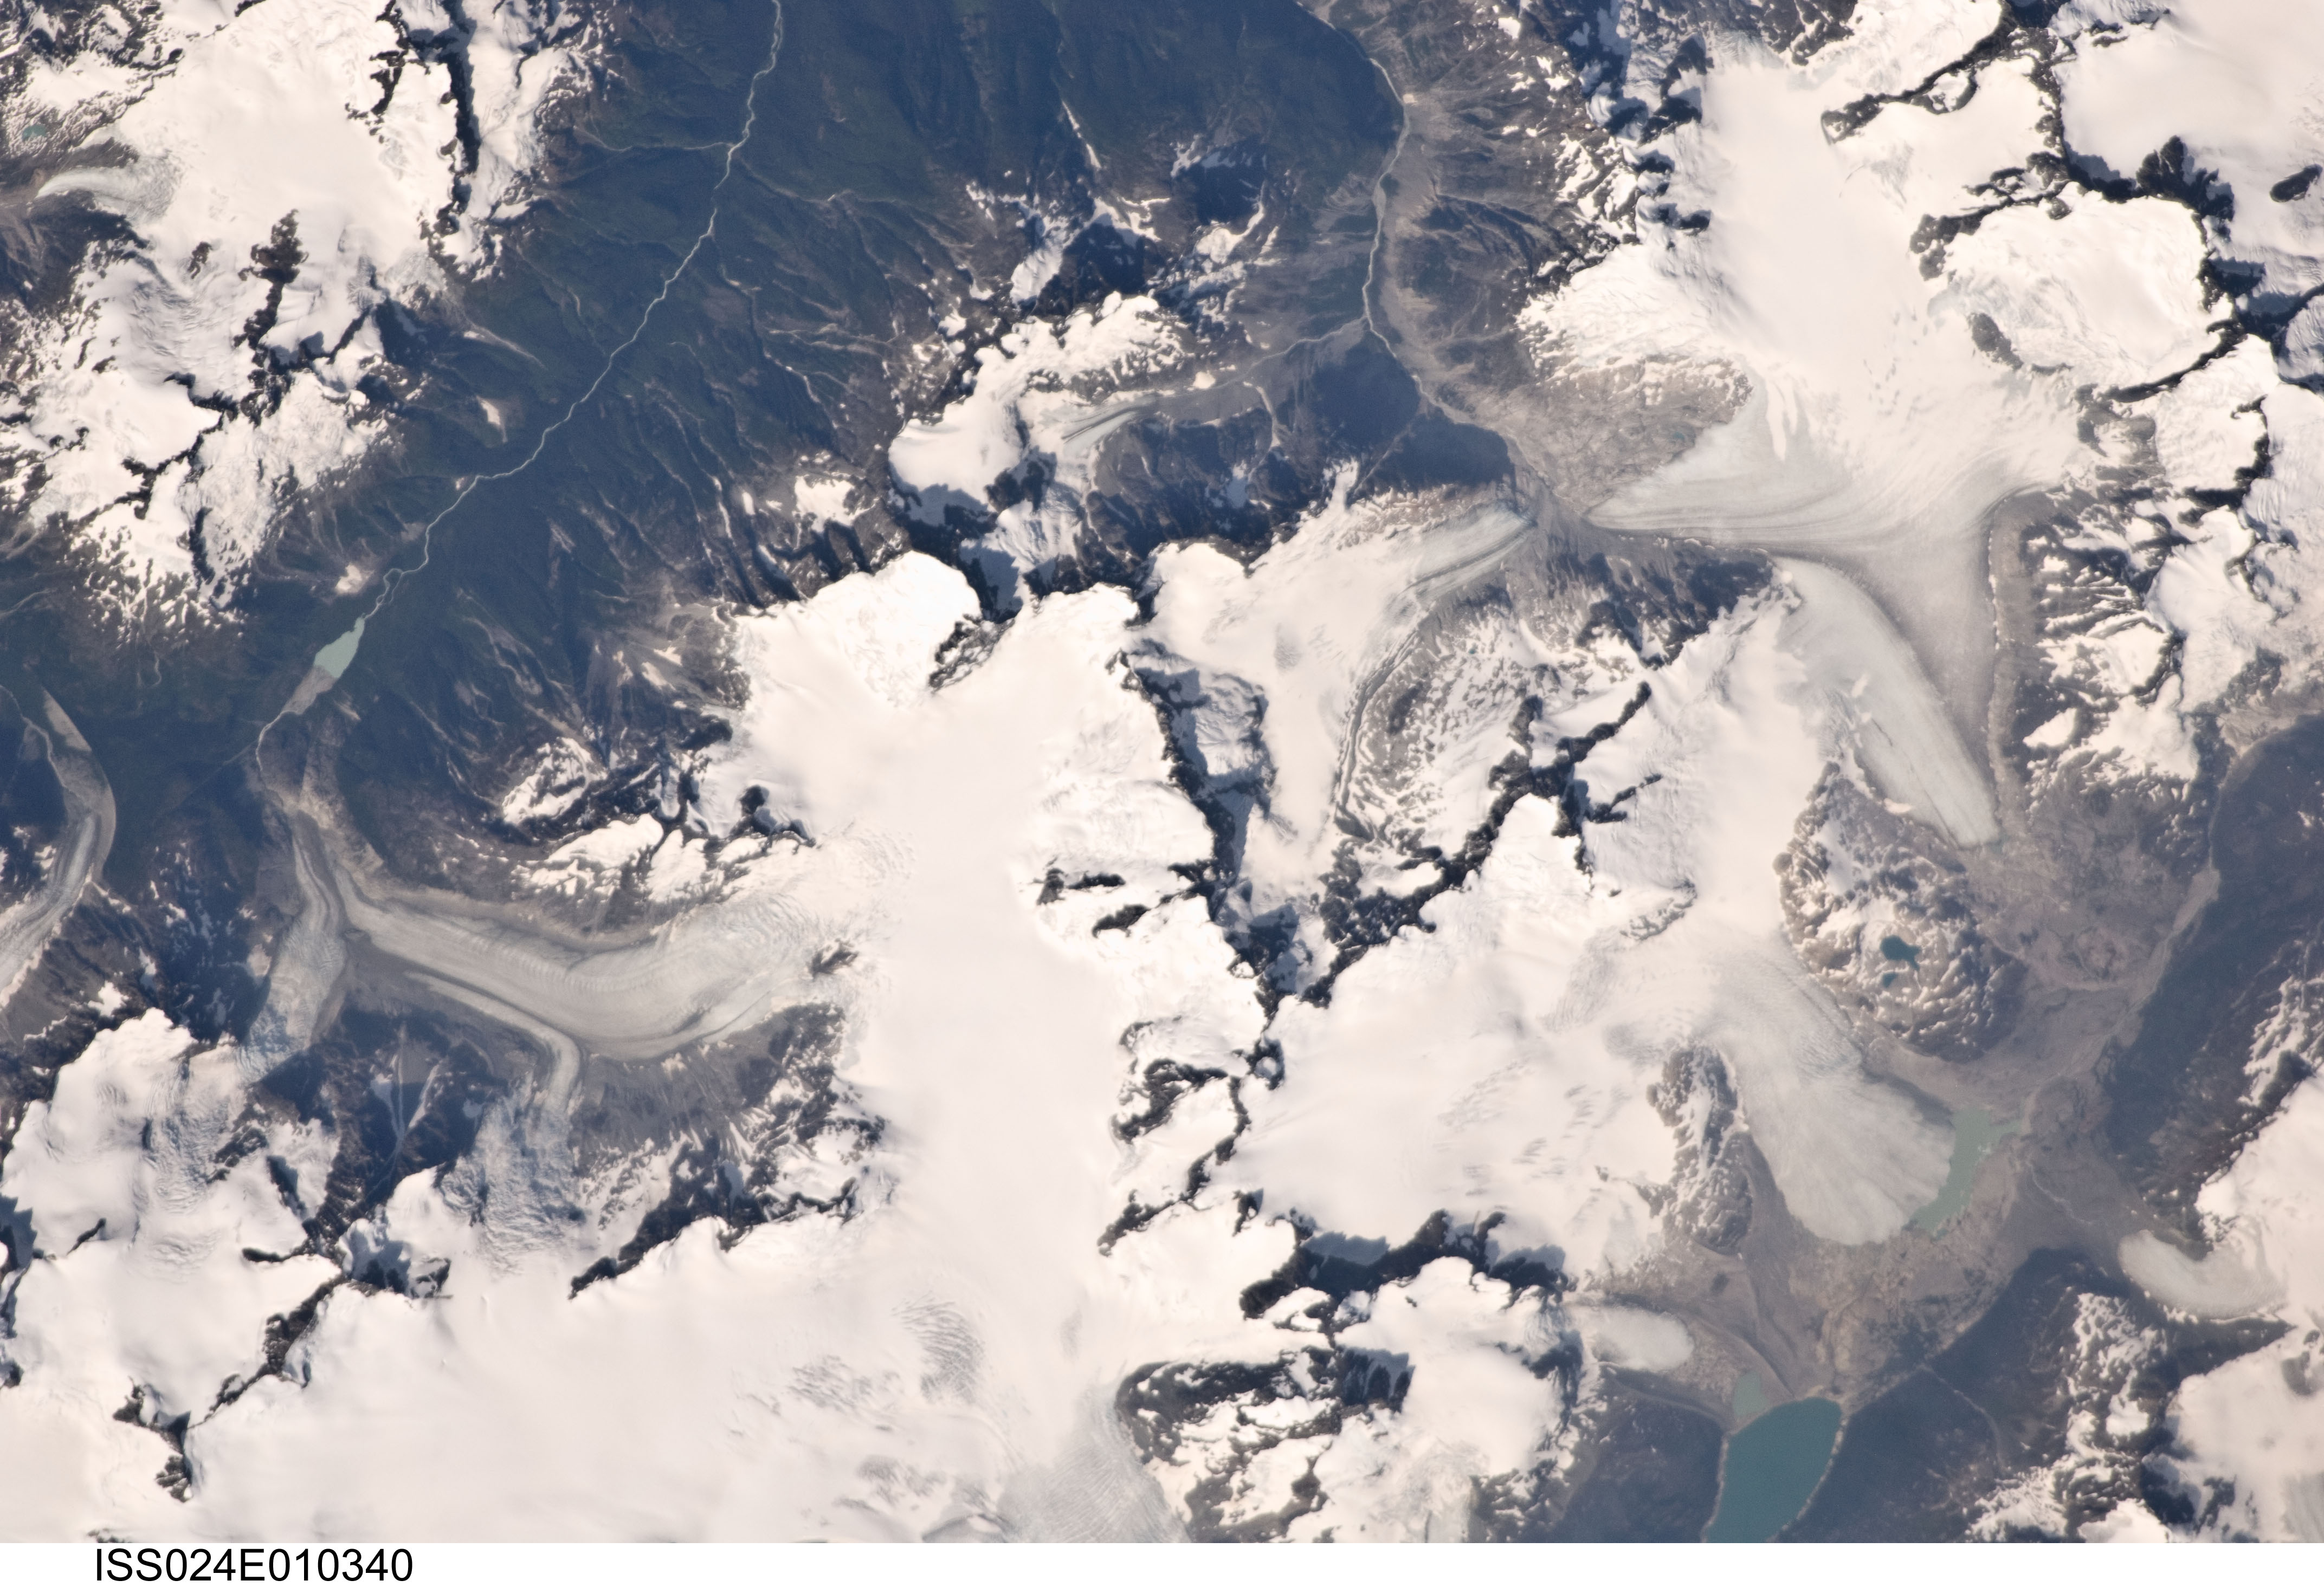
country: CANADA-BC
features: MONARCH ICEFIELD, TALEOMEY GL.
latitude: 52.0
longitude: -126.3
